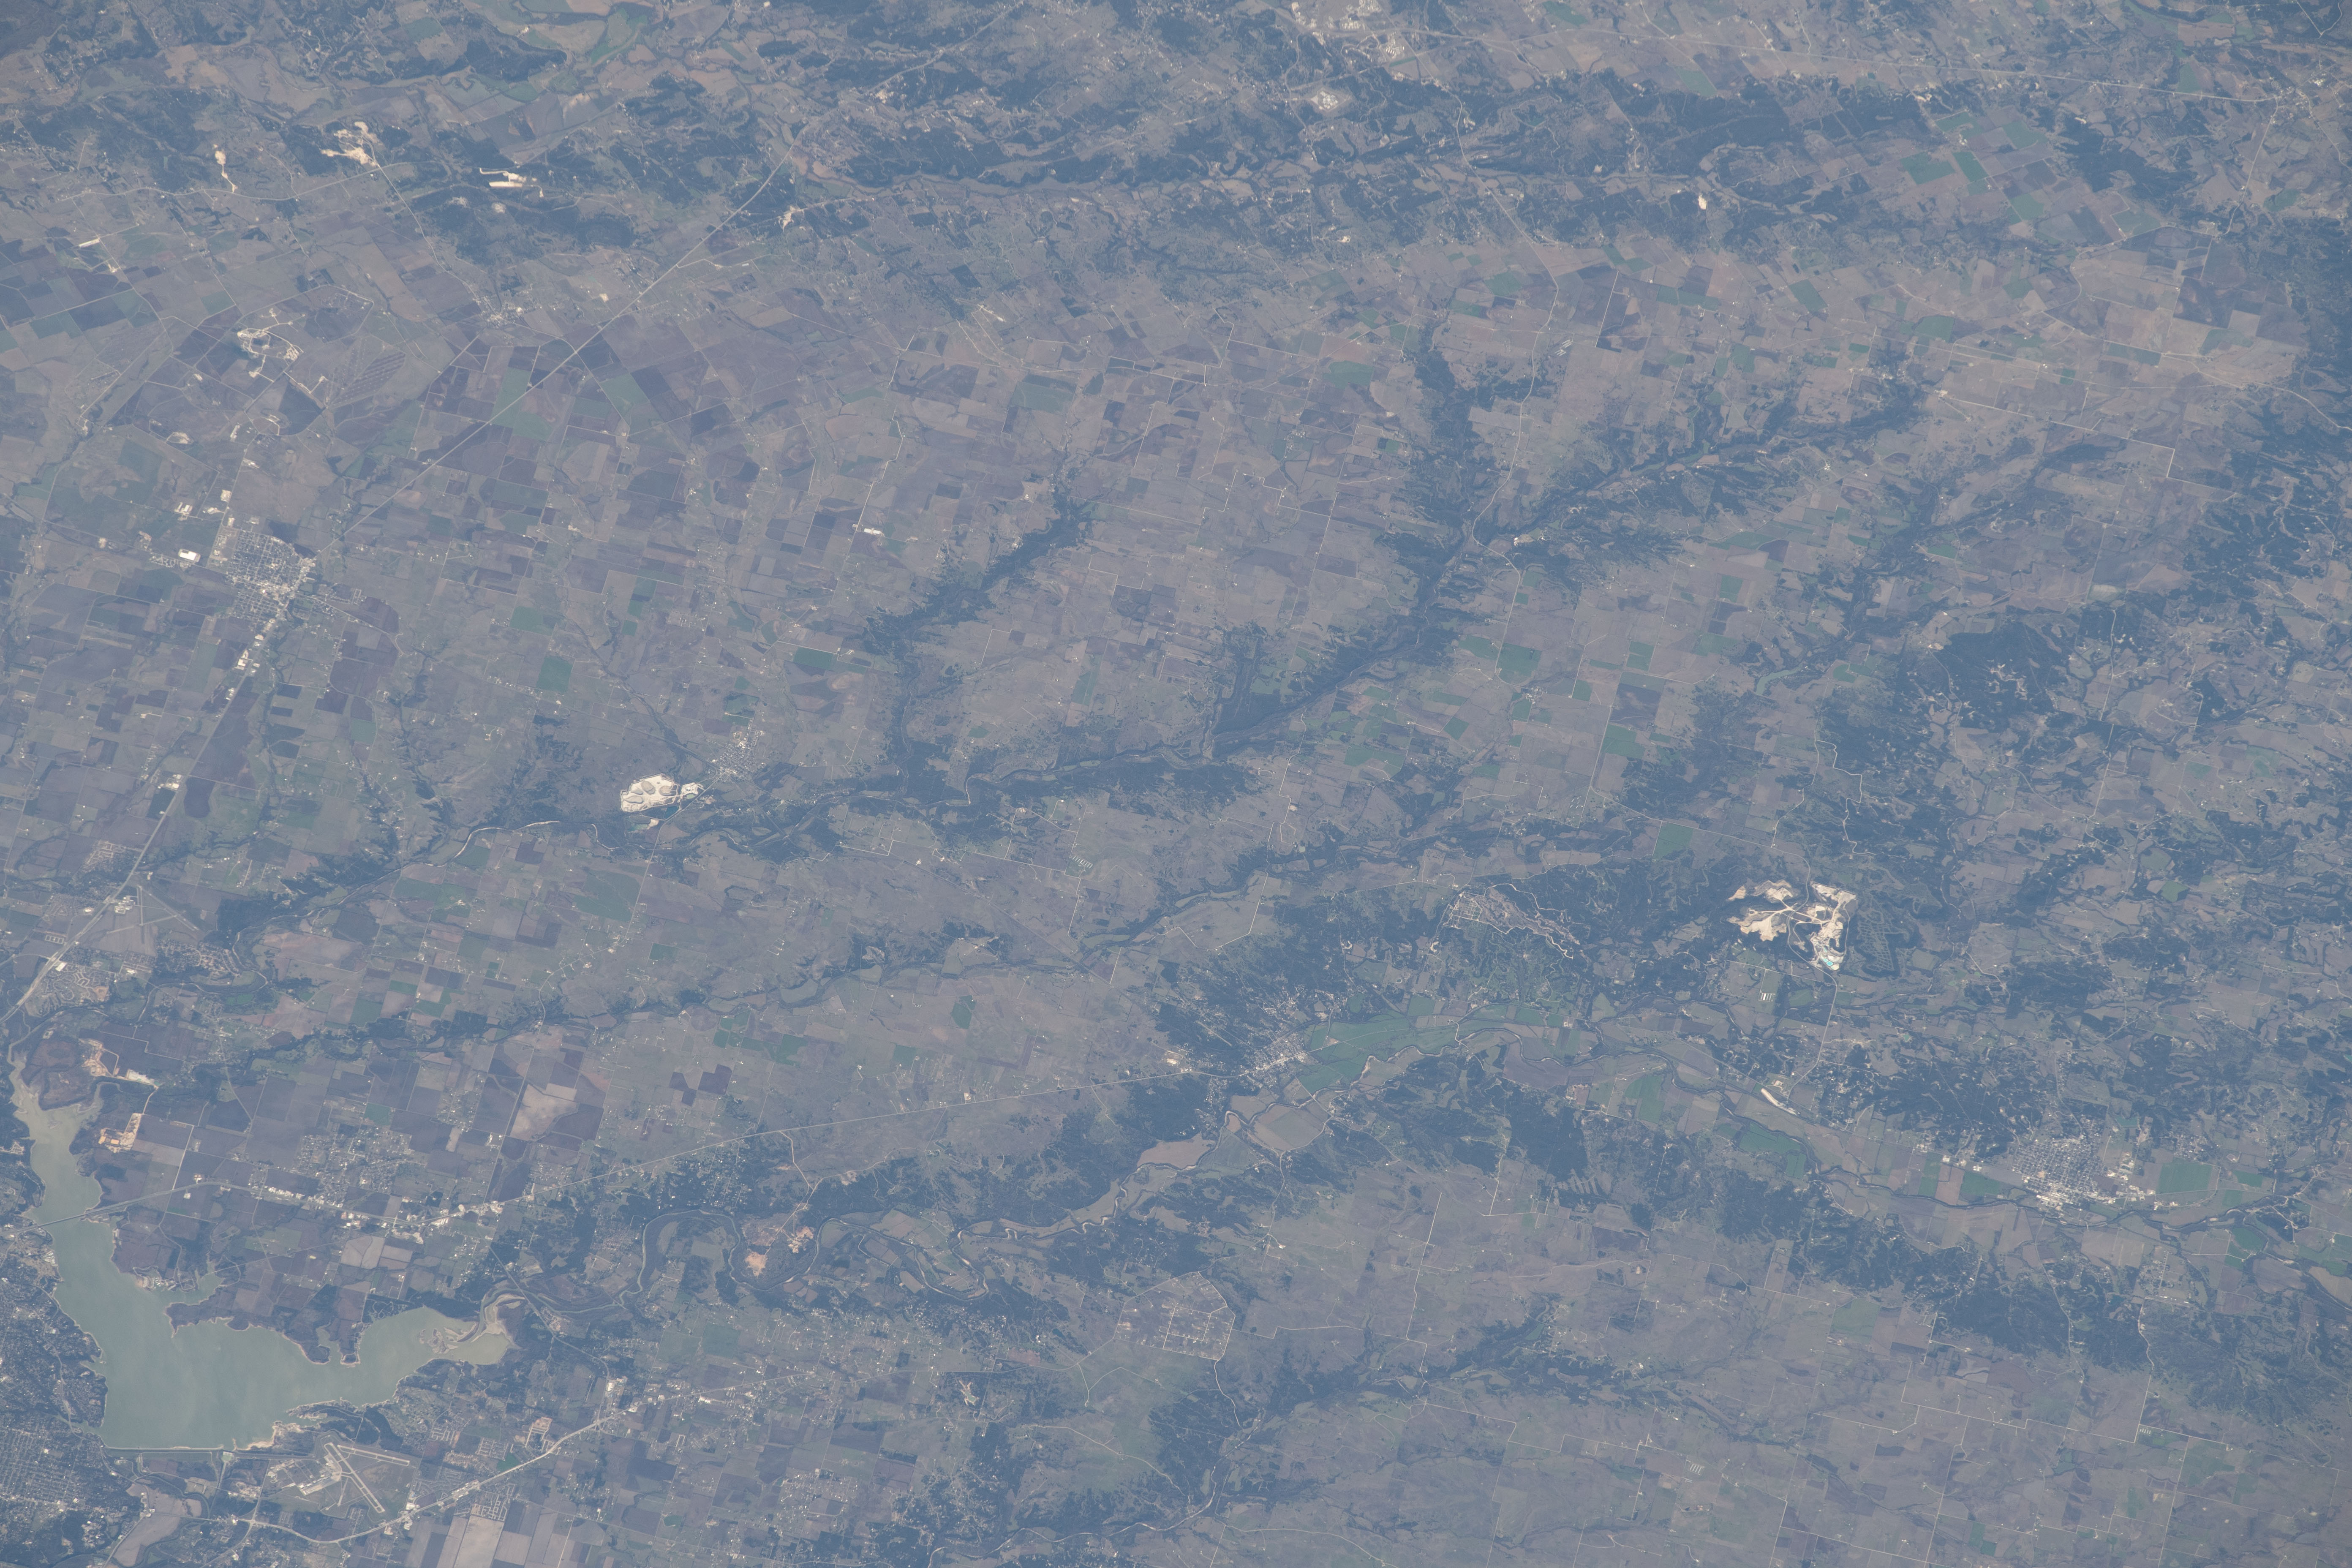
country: USA-TEXAS
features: BRAZOS RIVER, LAKE WACO
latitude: 31.6
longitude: -97.5
